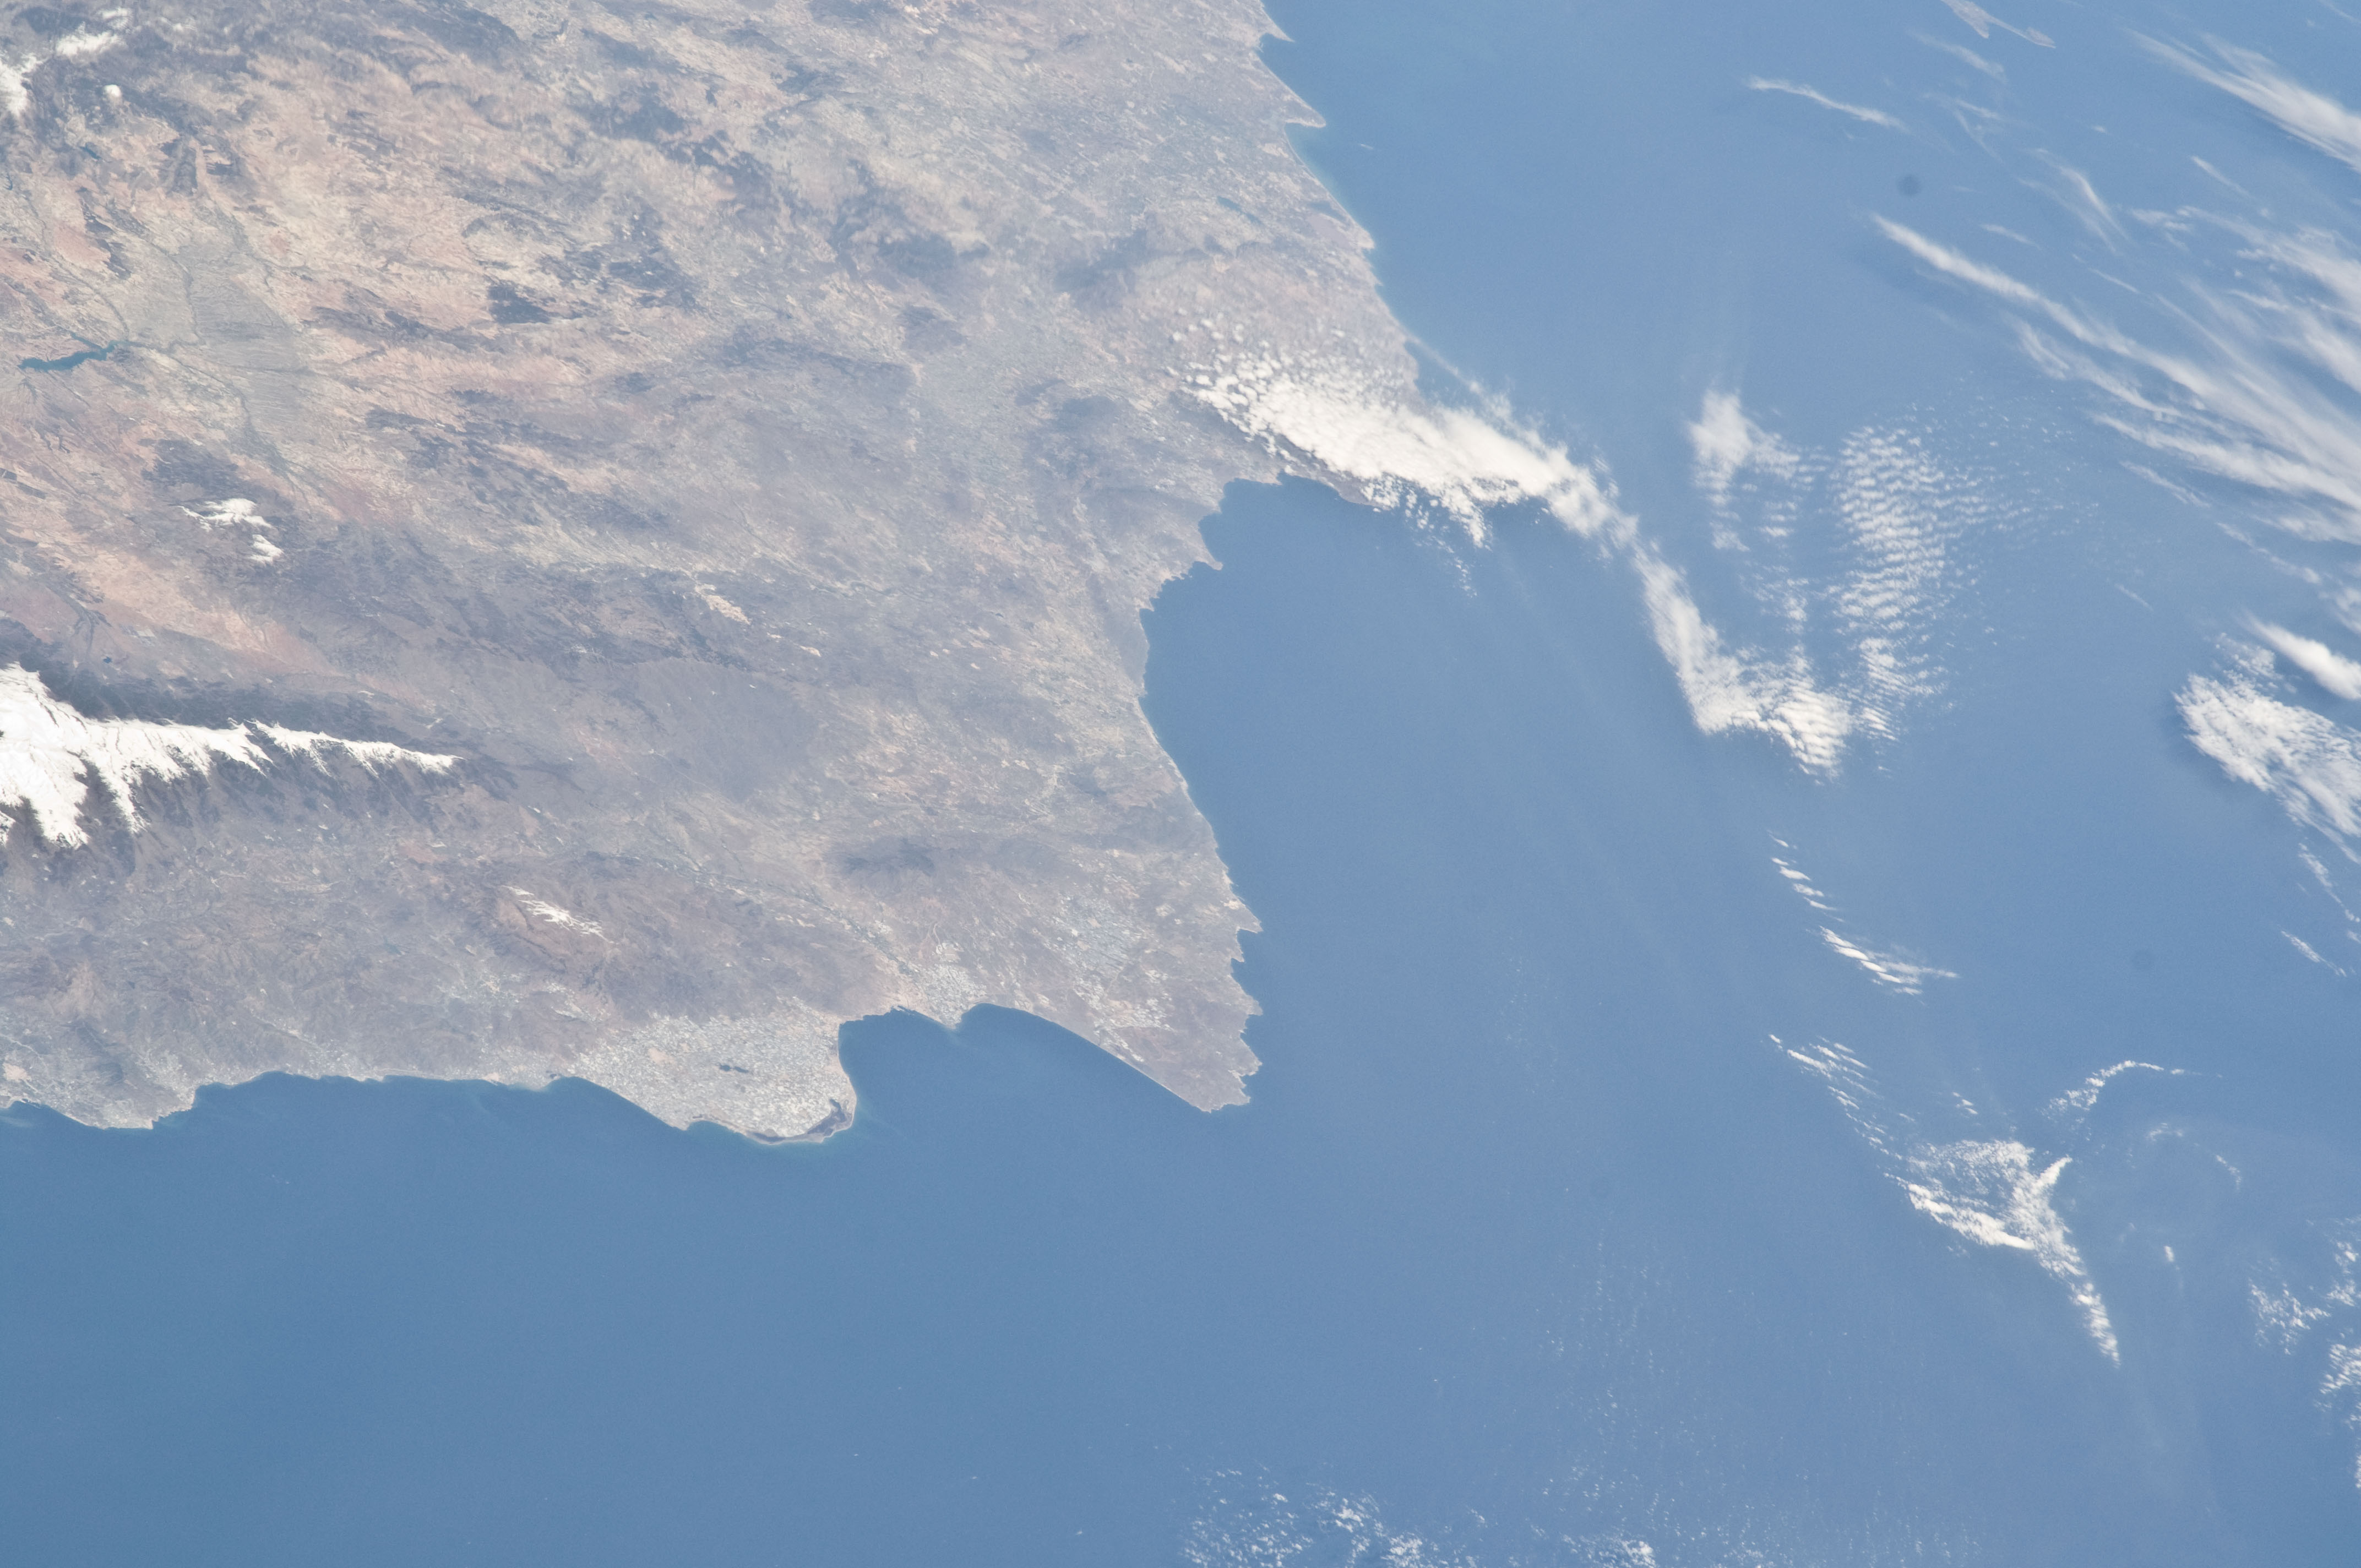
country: SPAIN
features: PAN-COASTLINE, SIERRA NEVADA, ALMERIA
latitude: 37.0
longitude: -1.9
